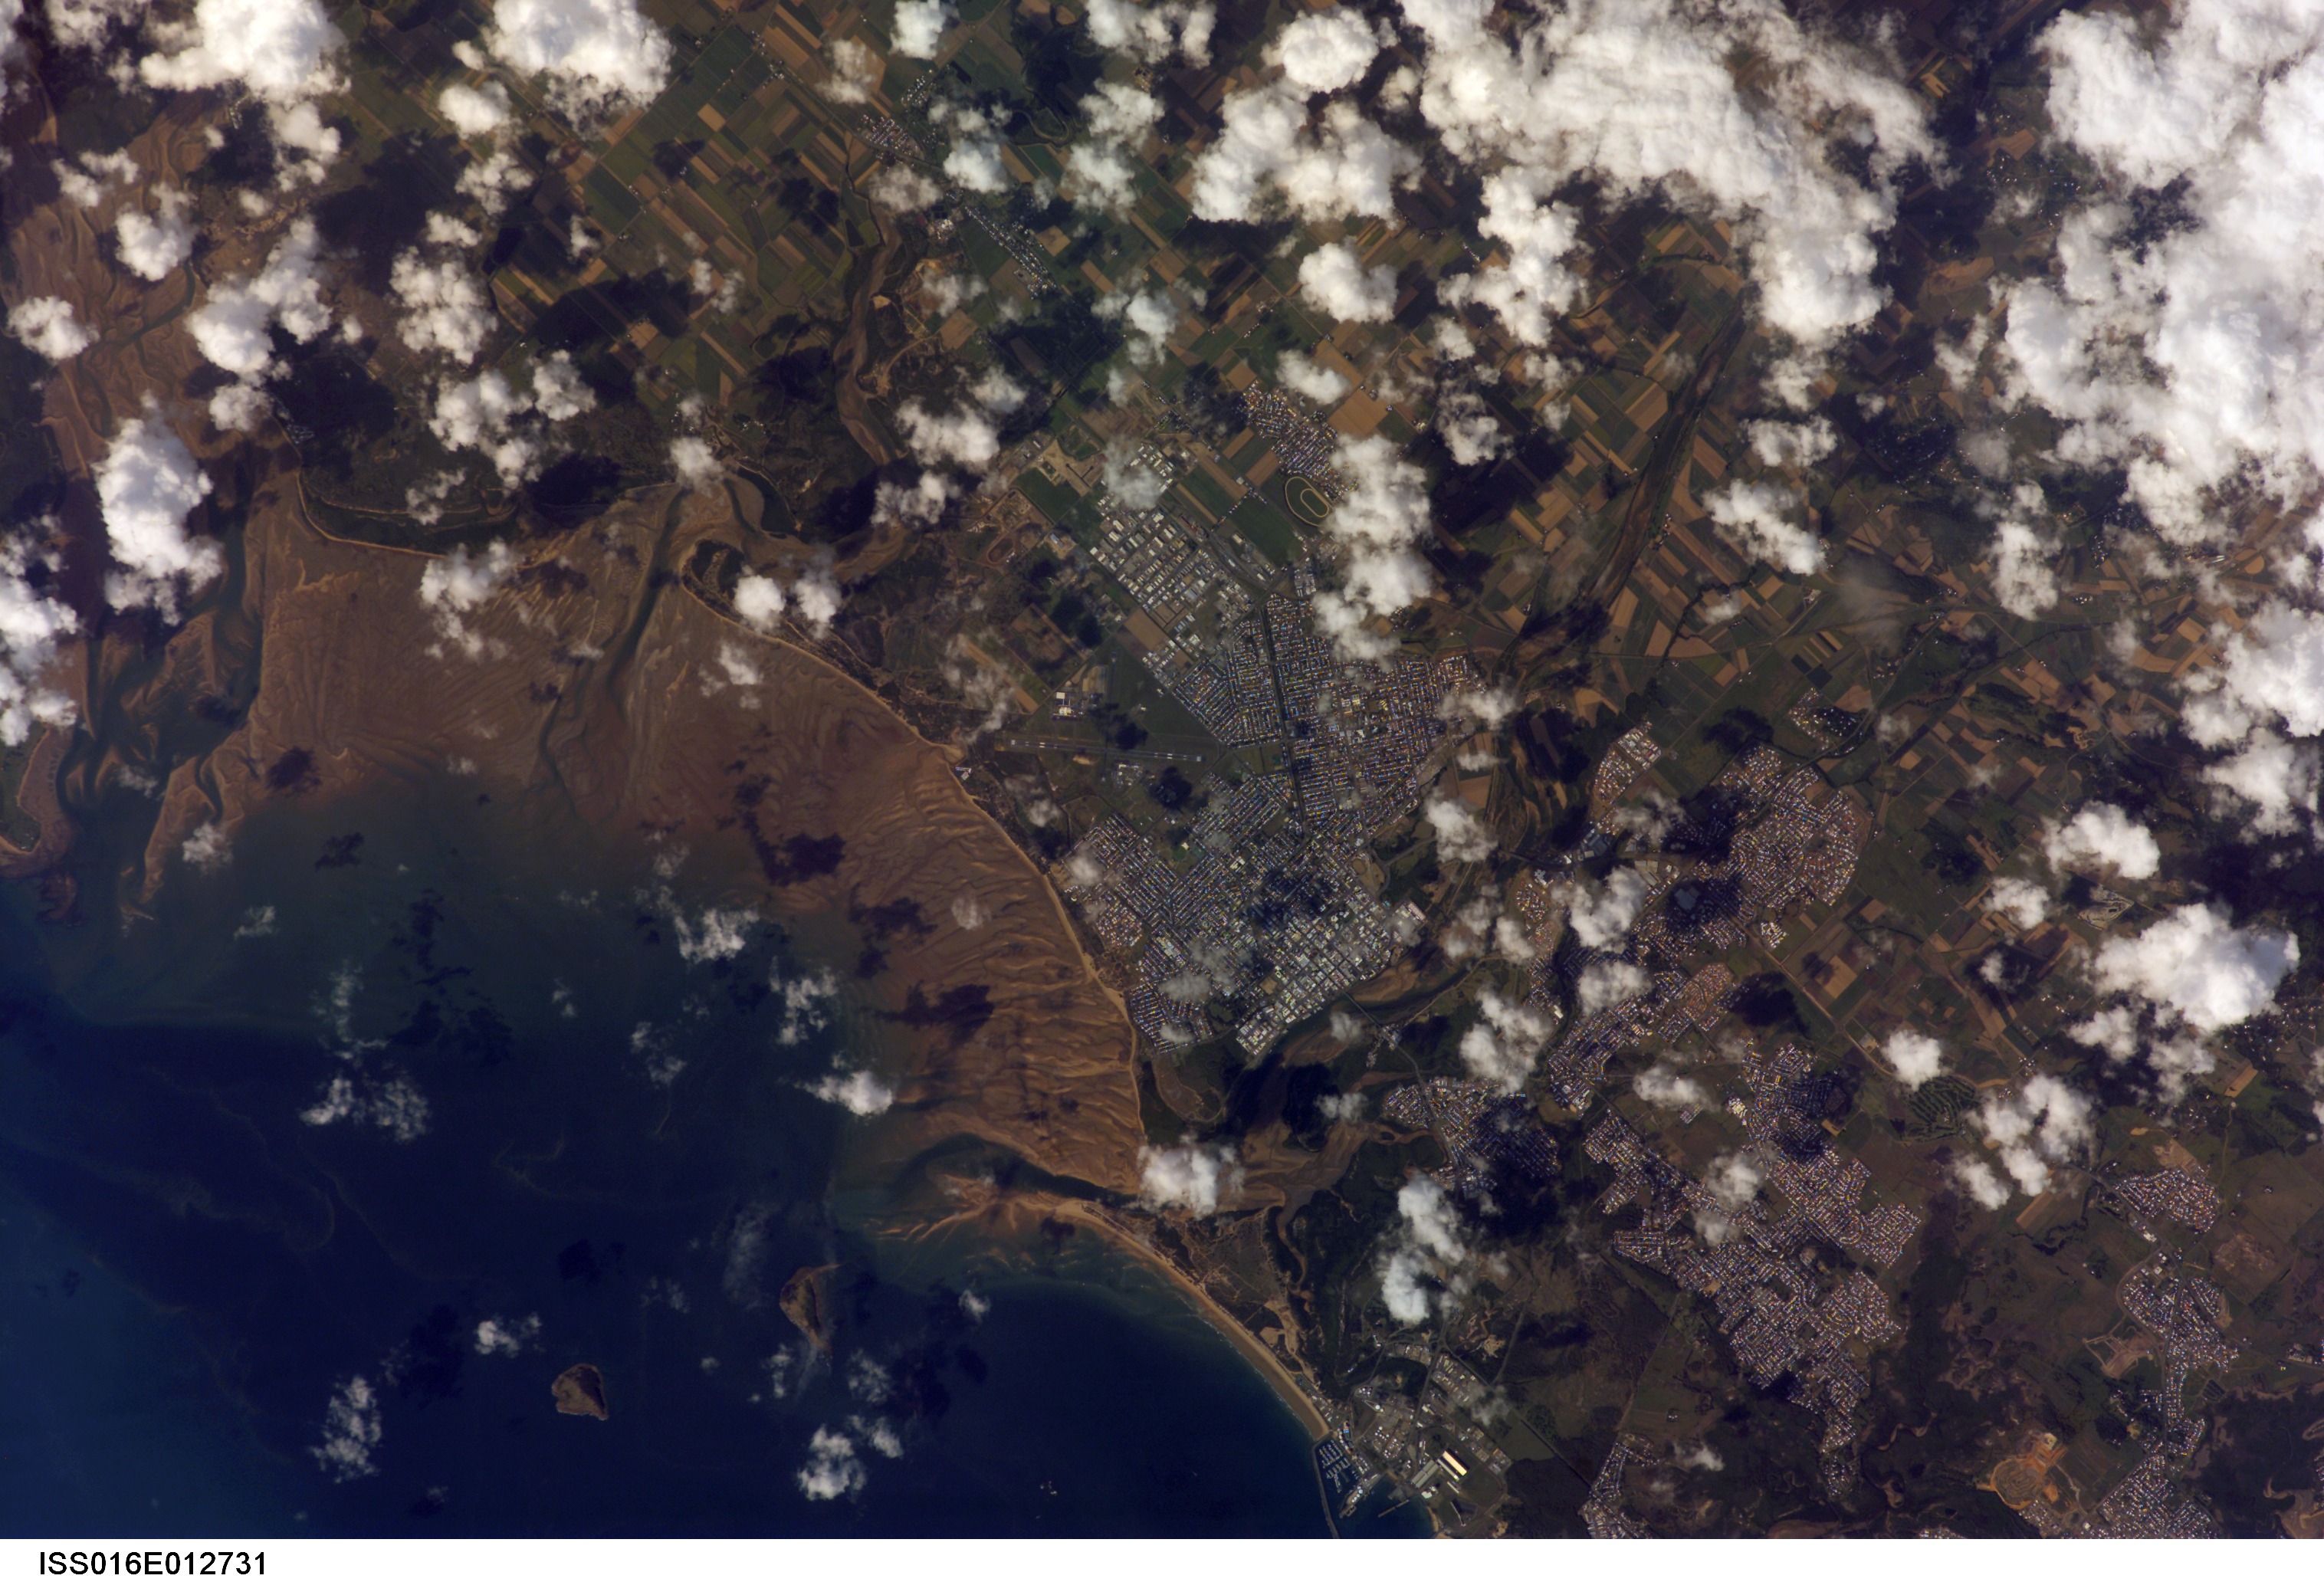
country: AUSTRALIA-Q
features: MACKAY, PIONEER R., AGR., COAST
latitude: -21.2
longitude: 149.2
